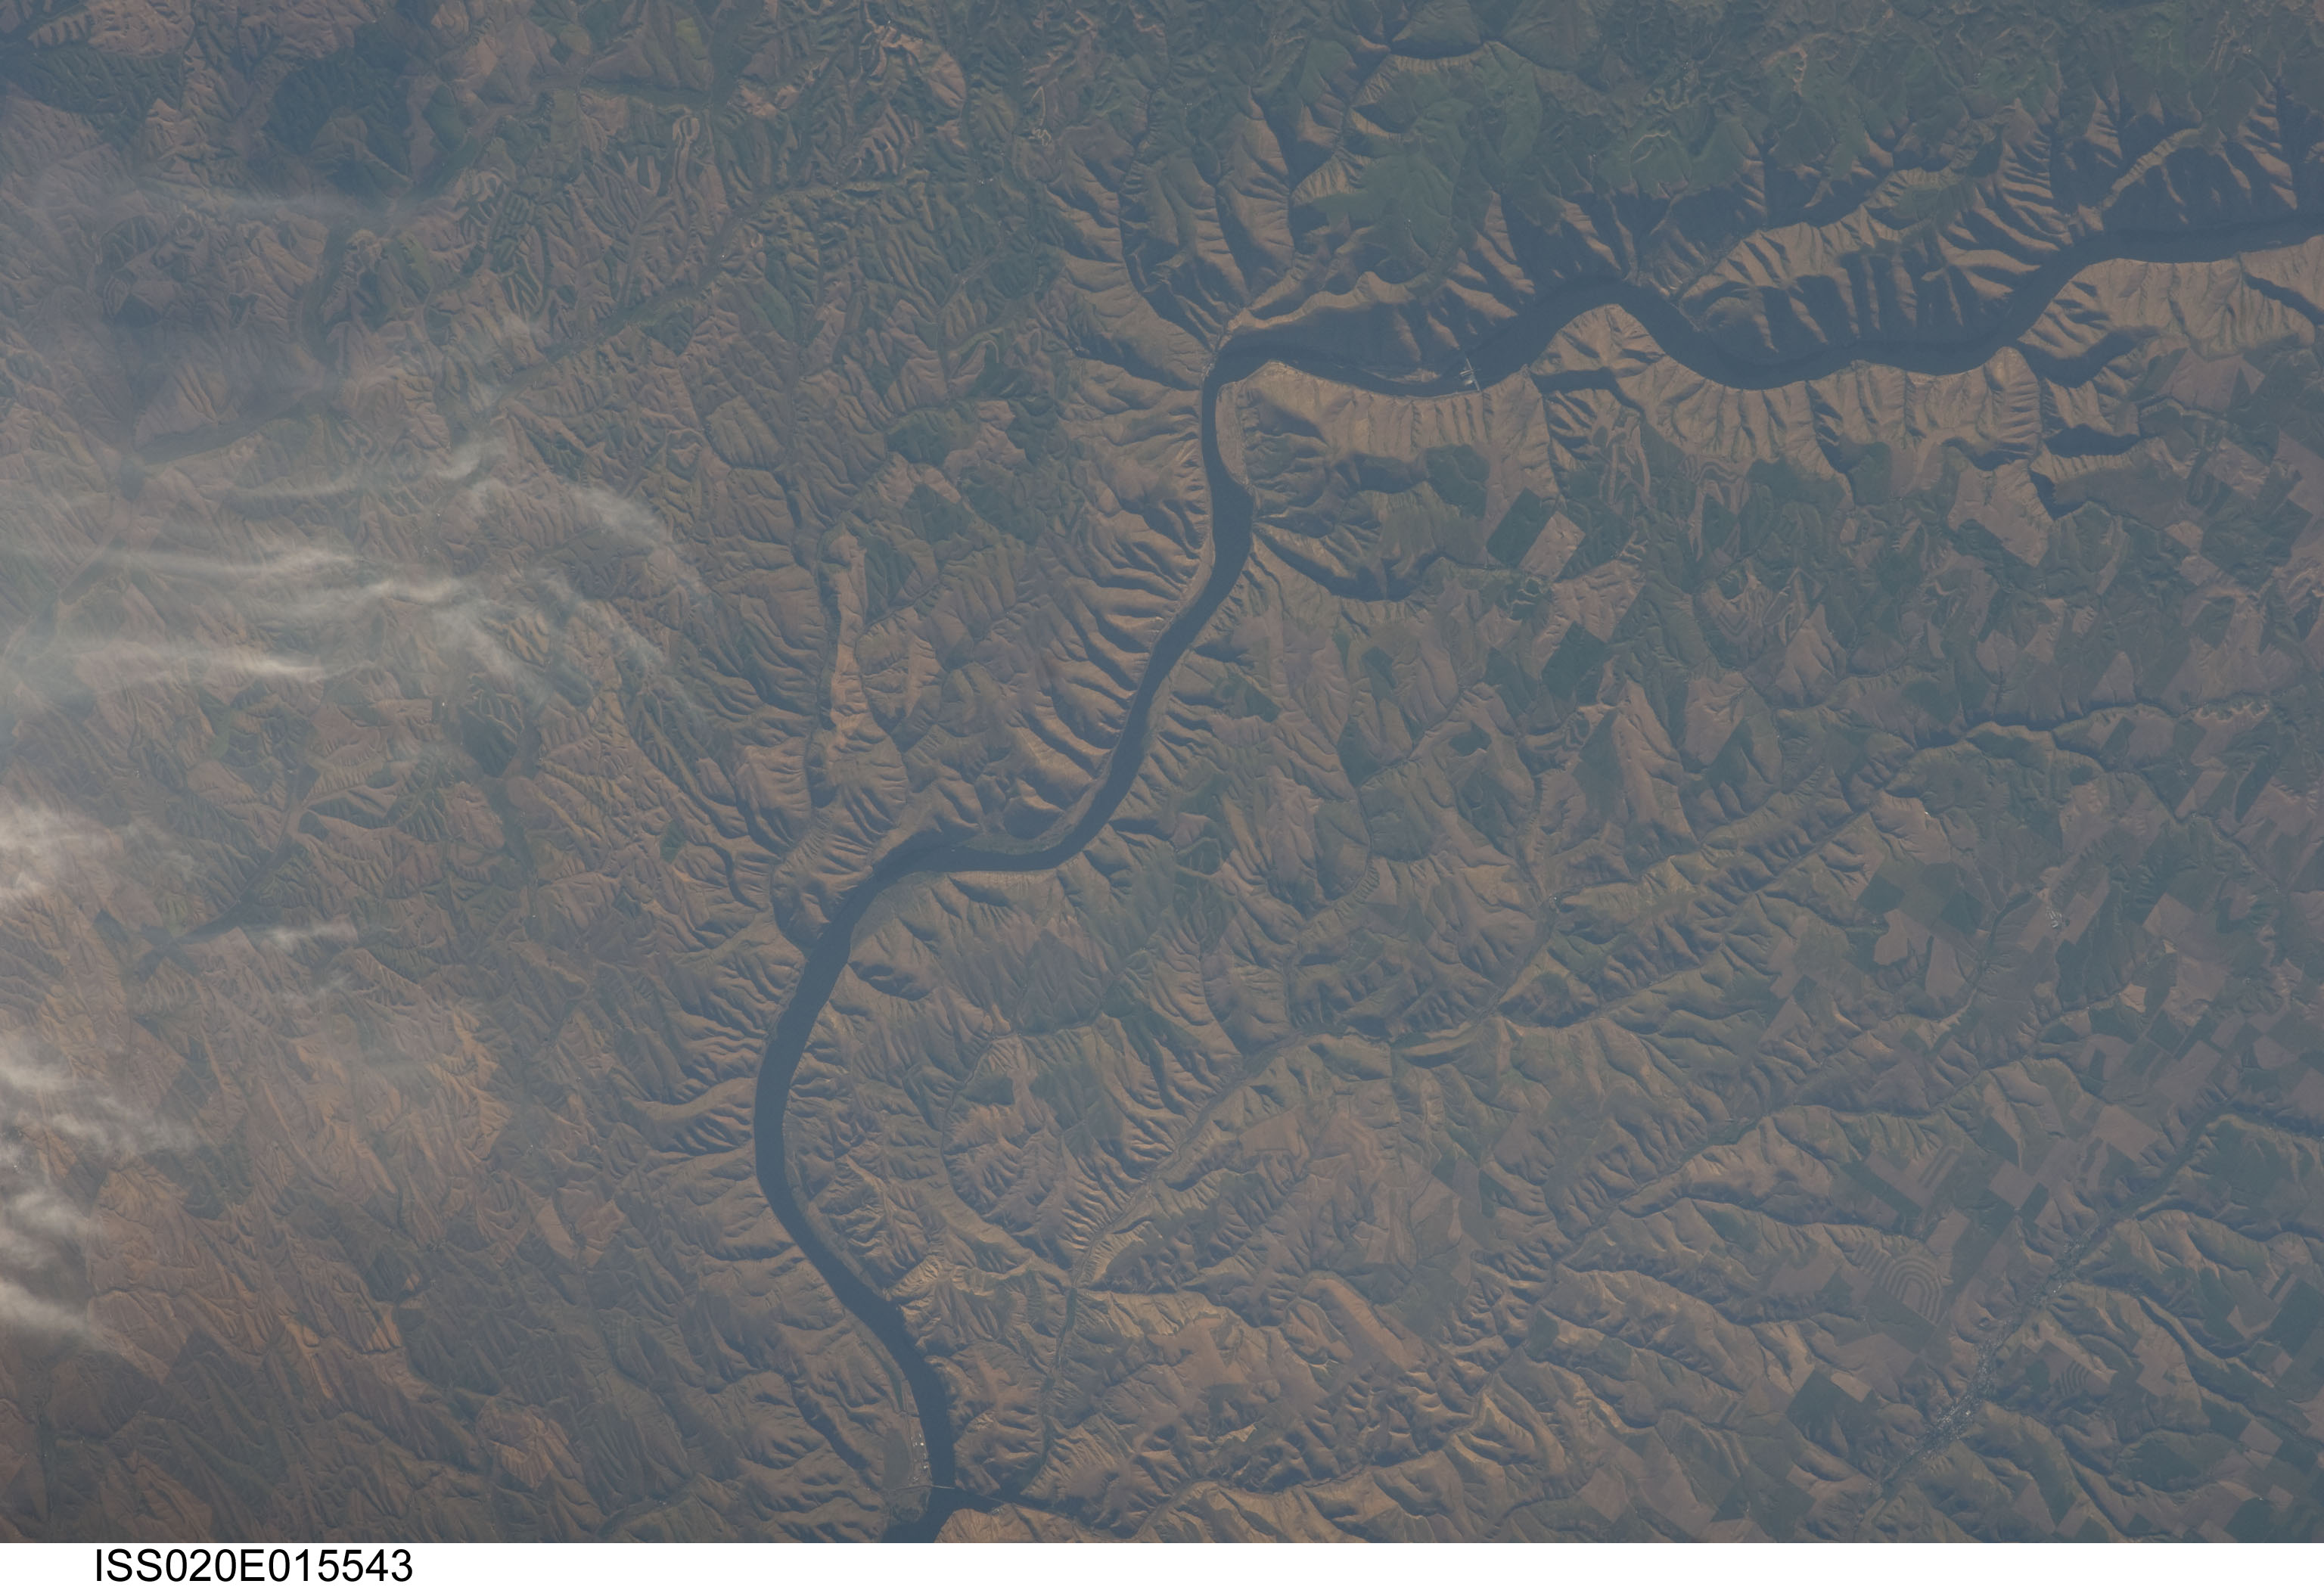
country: USA-WASHINGTON
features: LOWER GRANITE LAKE,SNAKE RIVER
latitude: 46.7
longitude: -117.6
